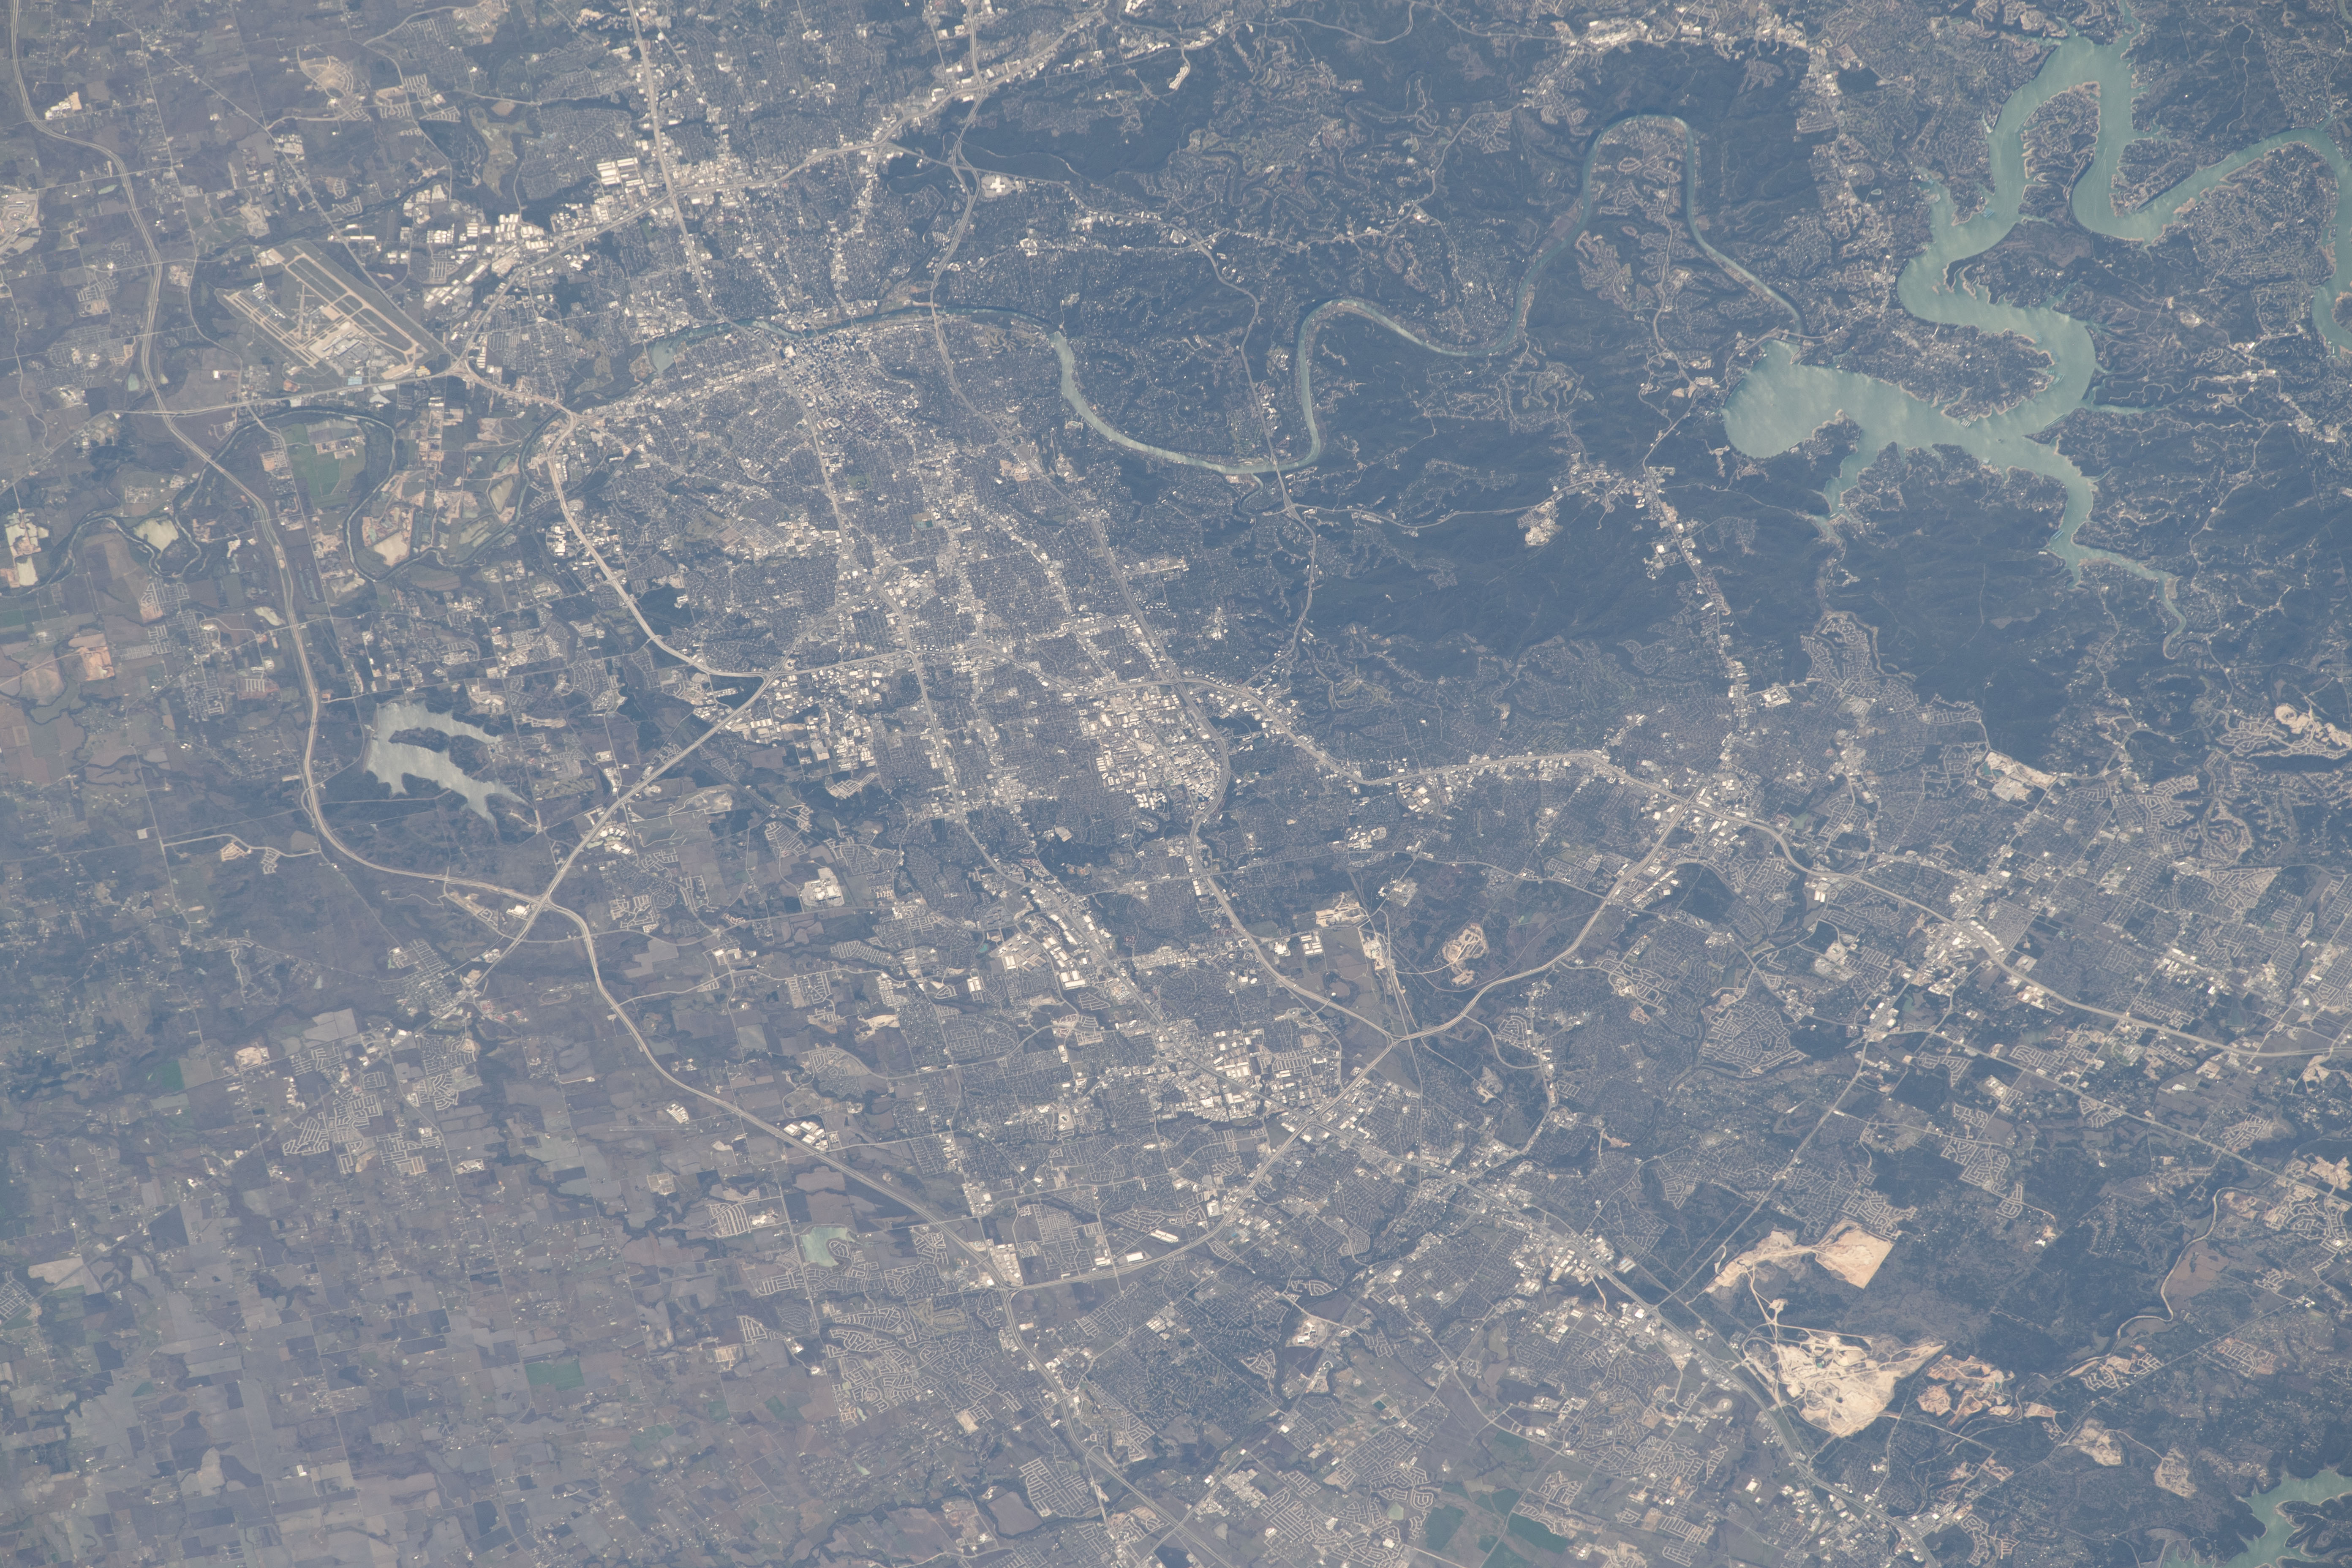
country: USA-TEXAS
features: AUSTIN, ROUND ROCK, COLORADO RIVER, LAKE TRAVIS
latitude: 30.4
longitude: -97.7
